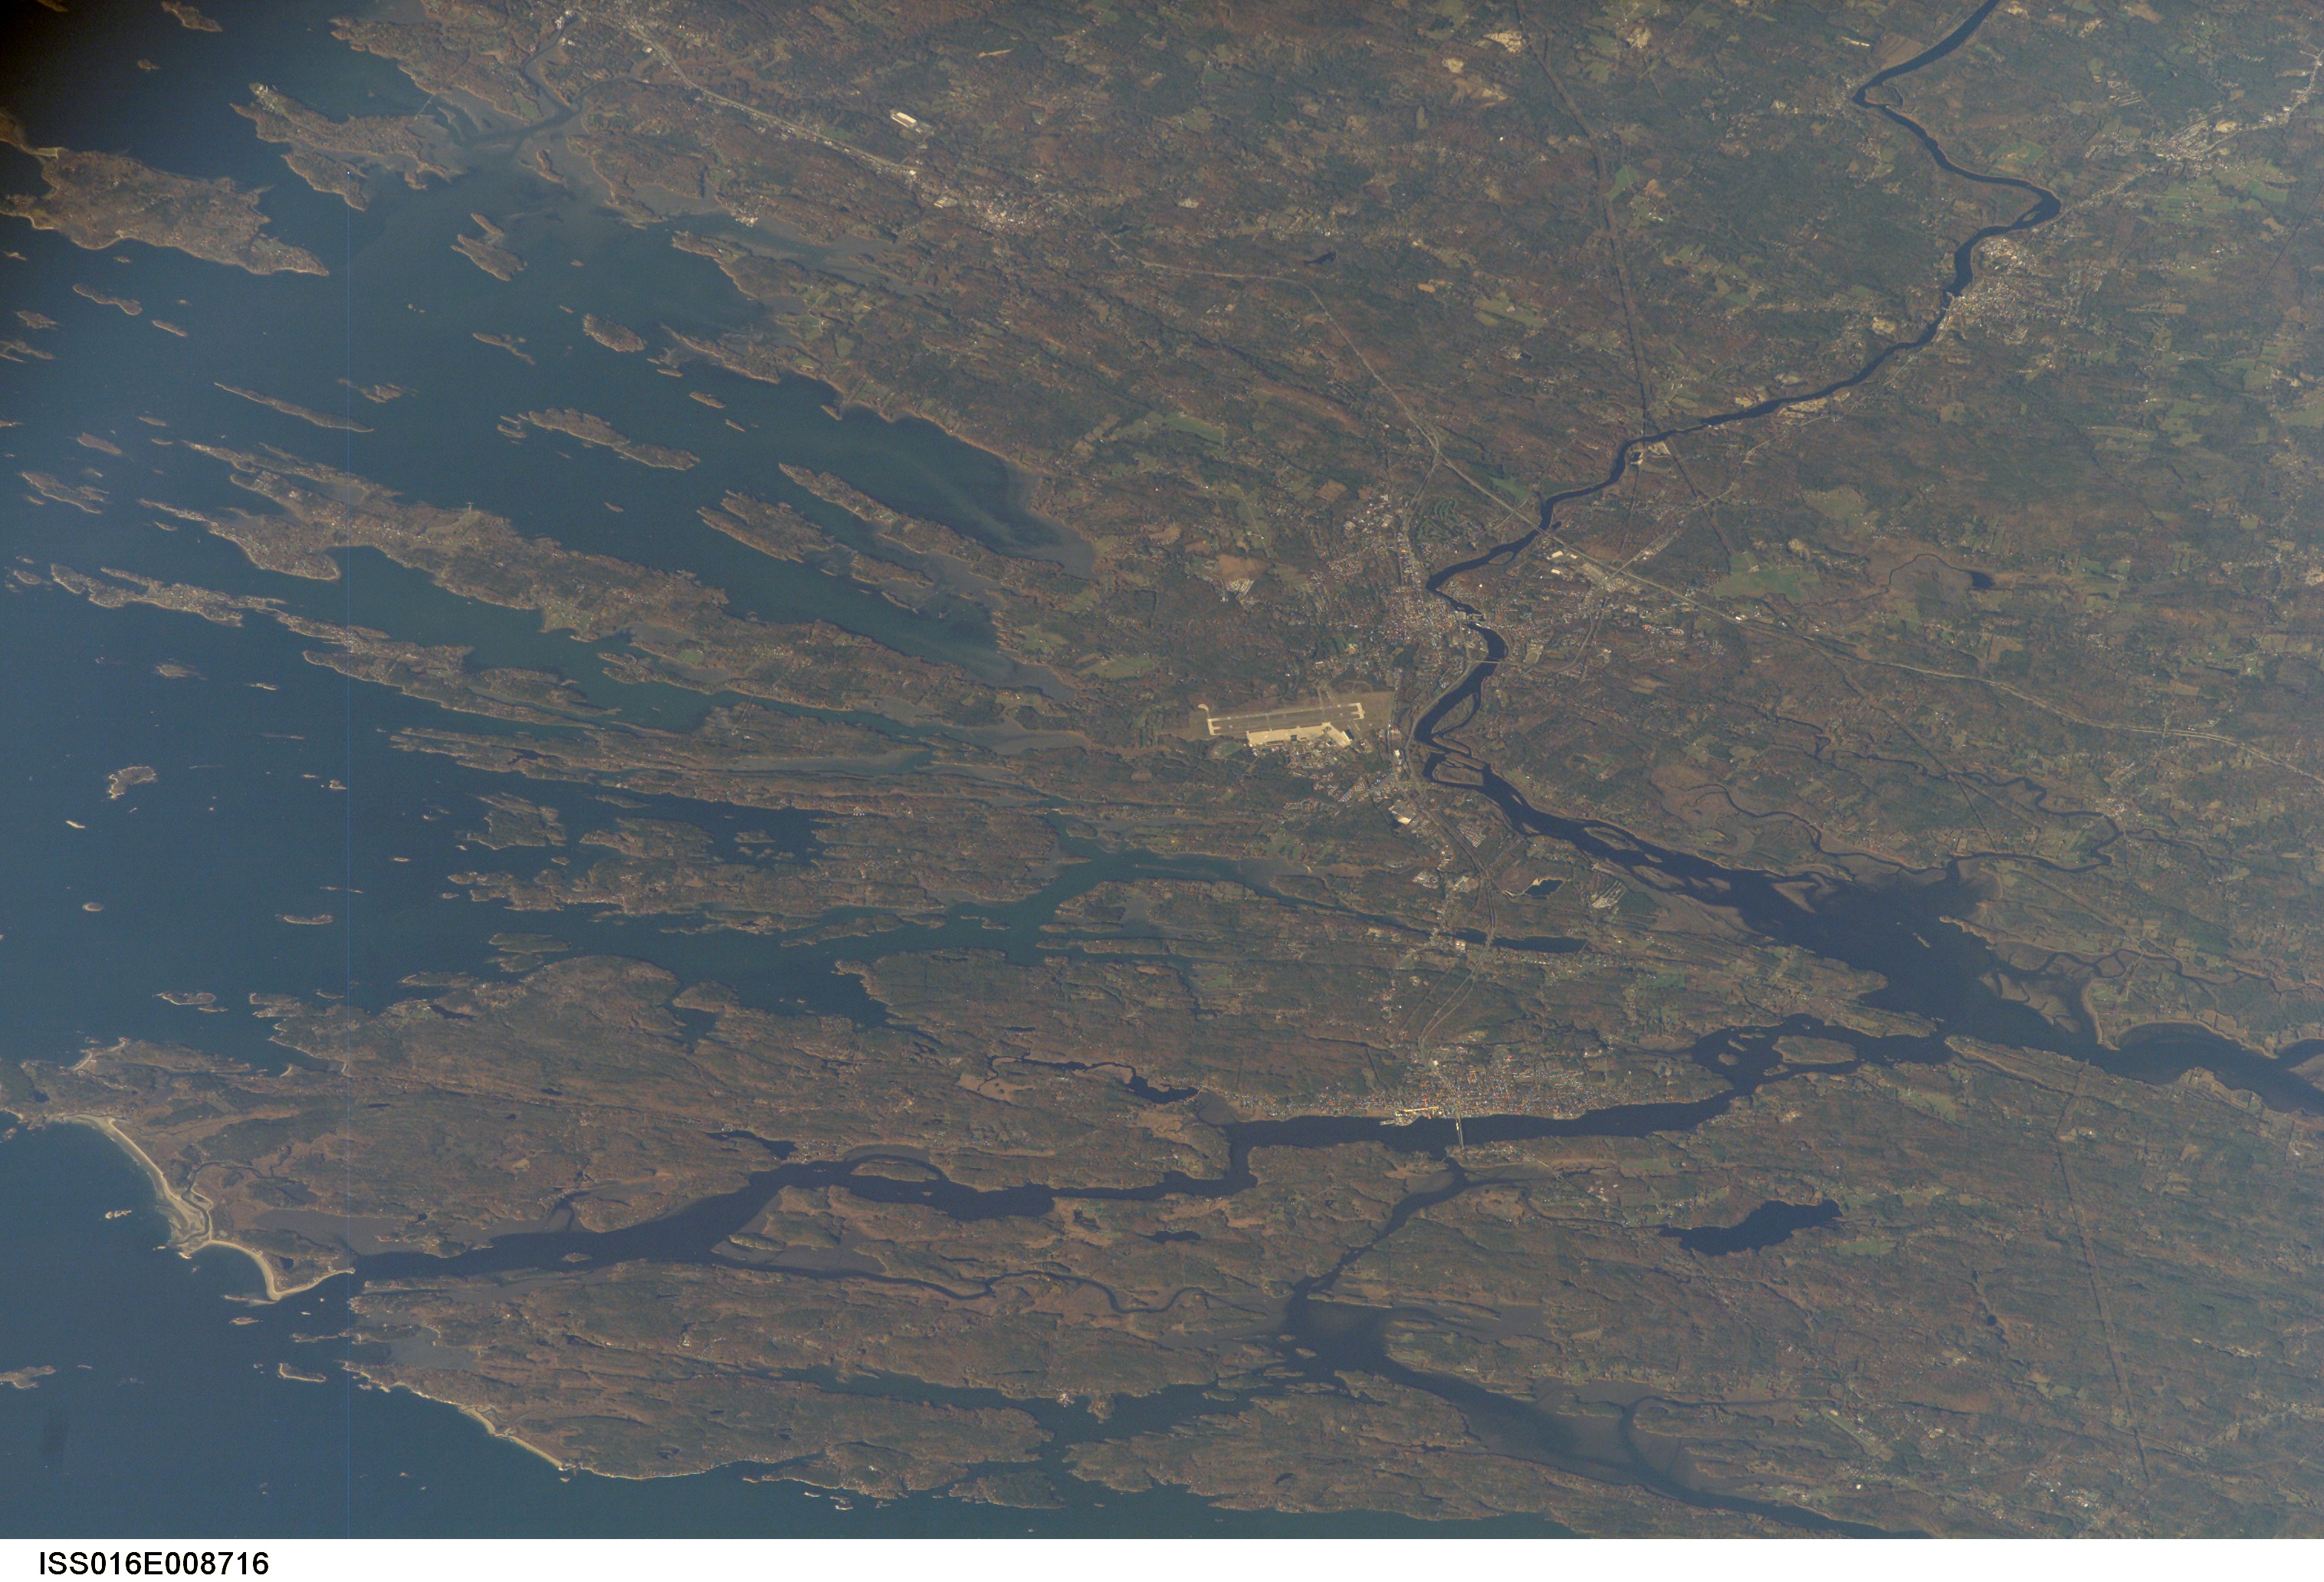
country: USA-MAINE
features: BRUNSWICK, ANDROSCOGGIN RIVER
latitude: 43.9
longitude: -70.0
